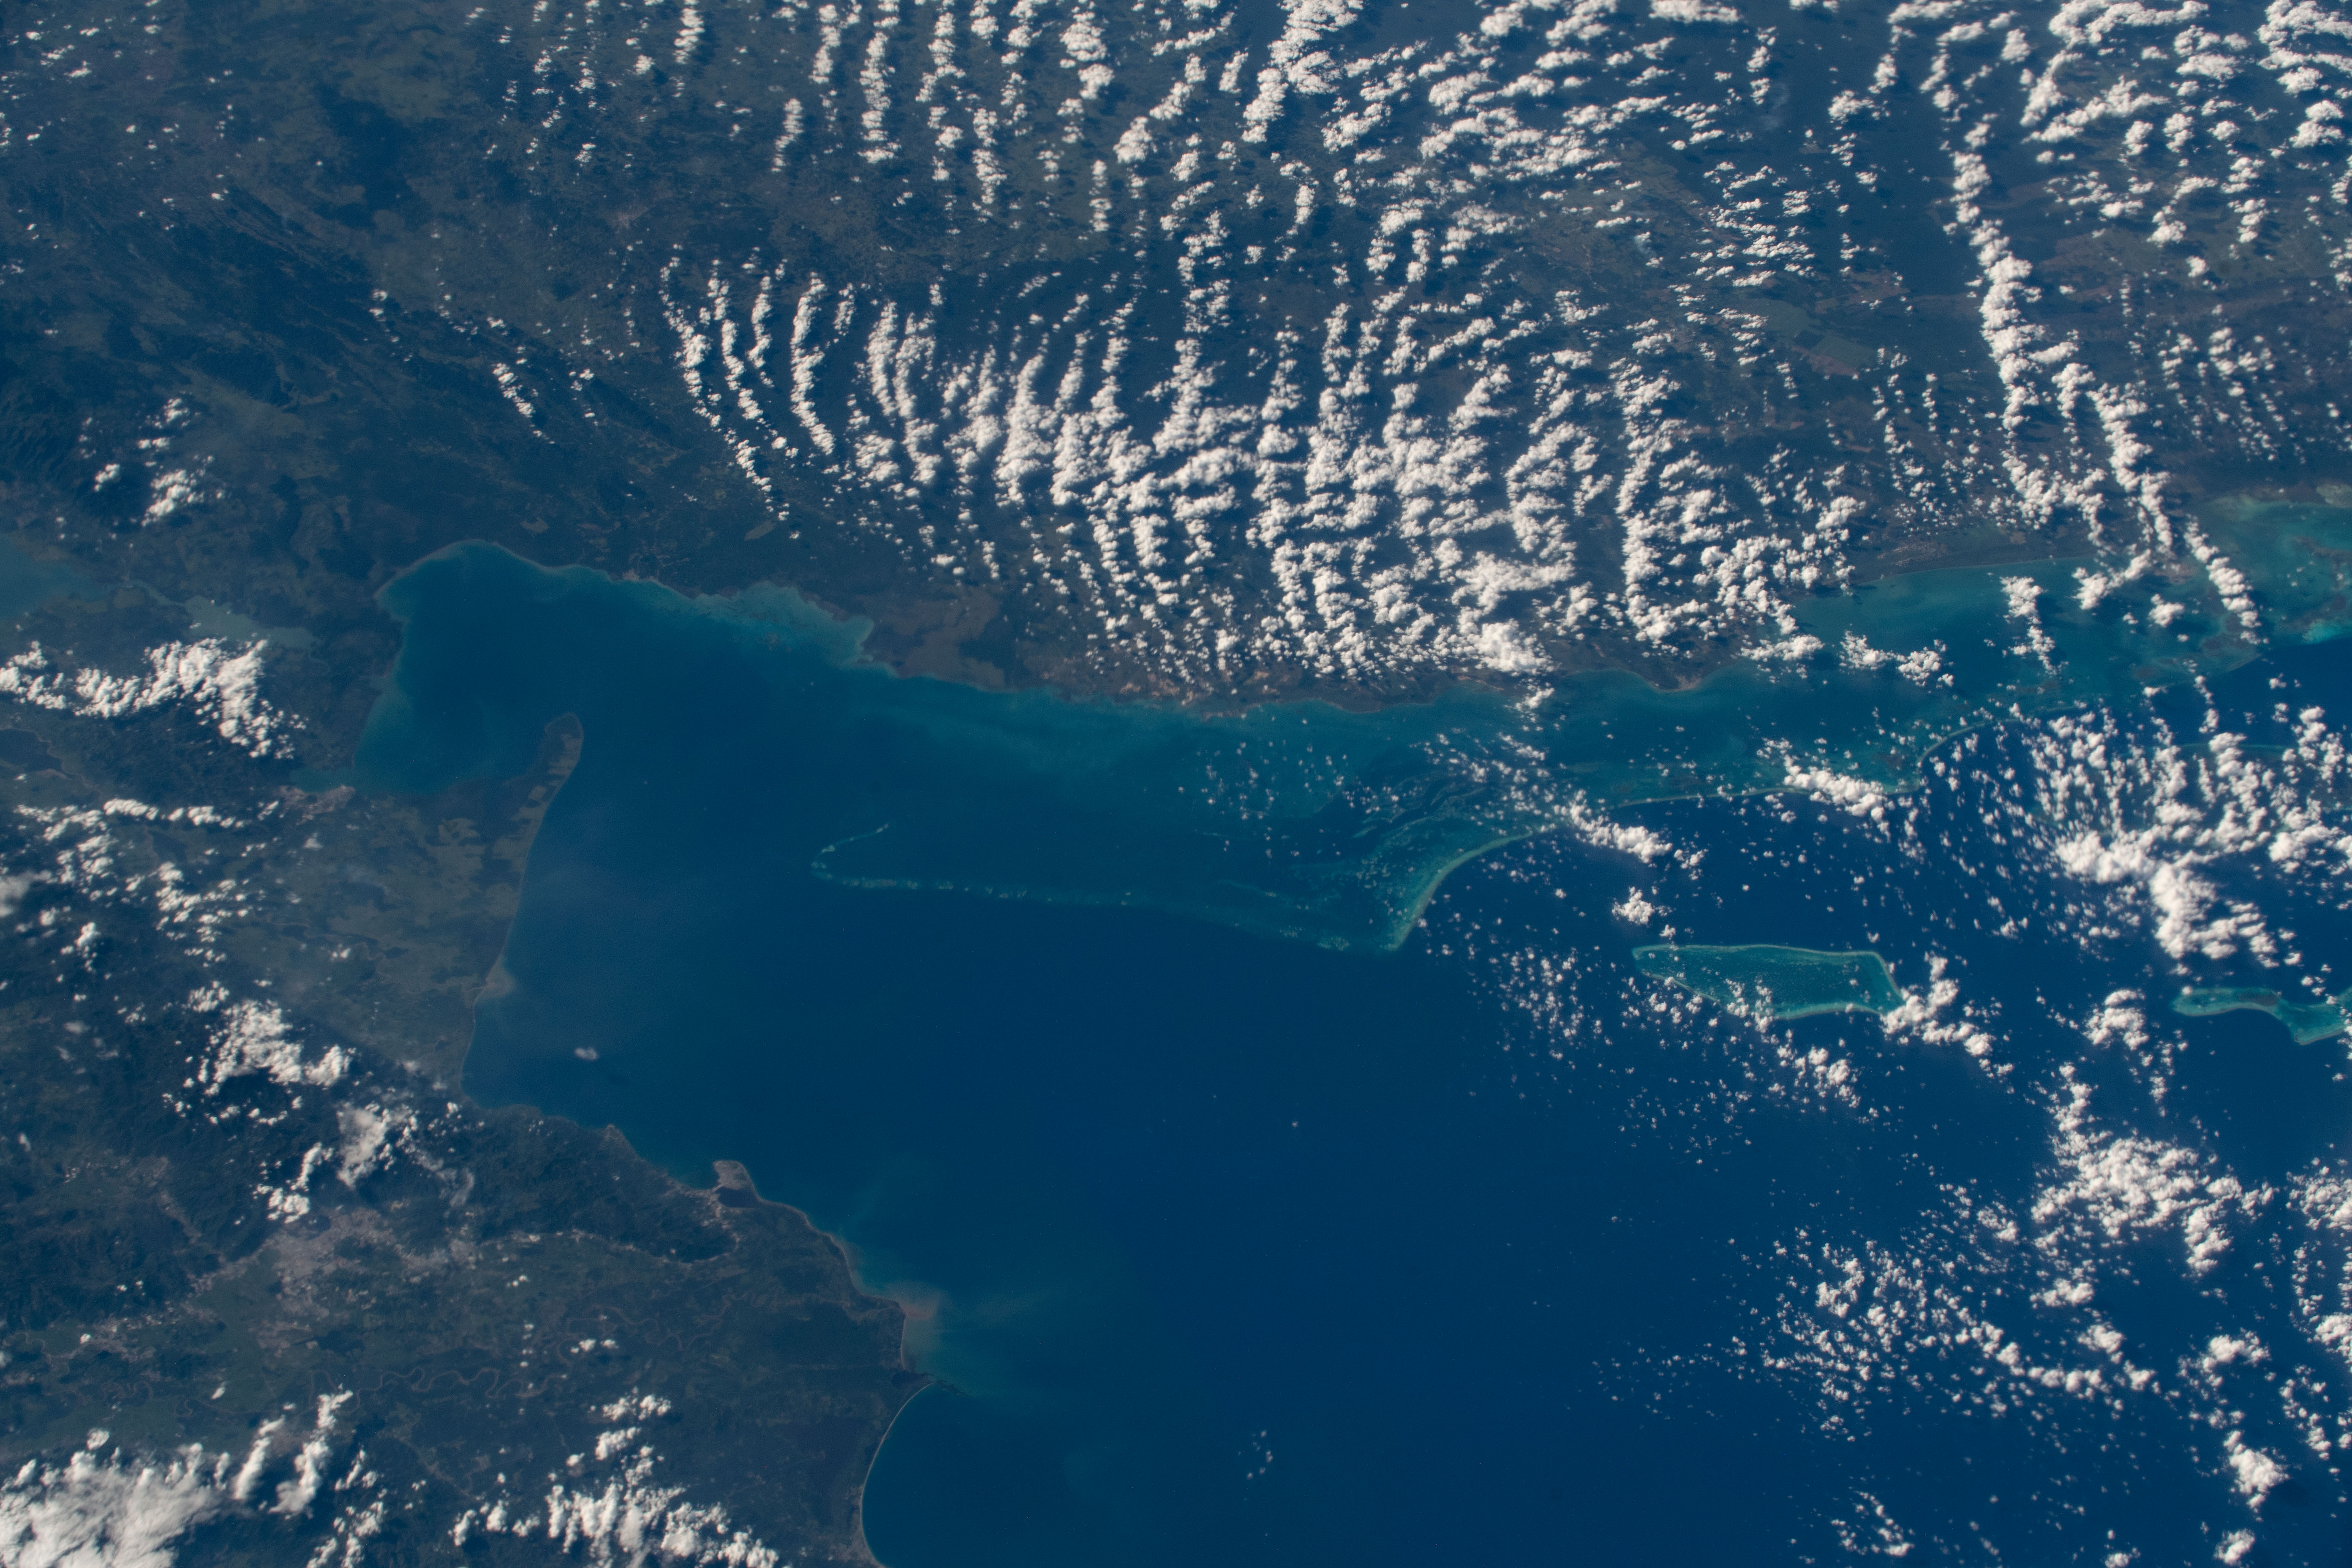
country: BELIZE
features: BELIZE FAN, AMATIQUE BAY, HONDURAS
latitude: 16.5
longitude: -88.2
